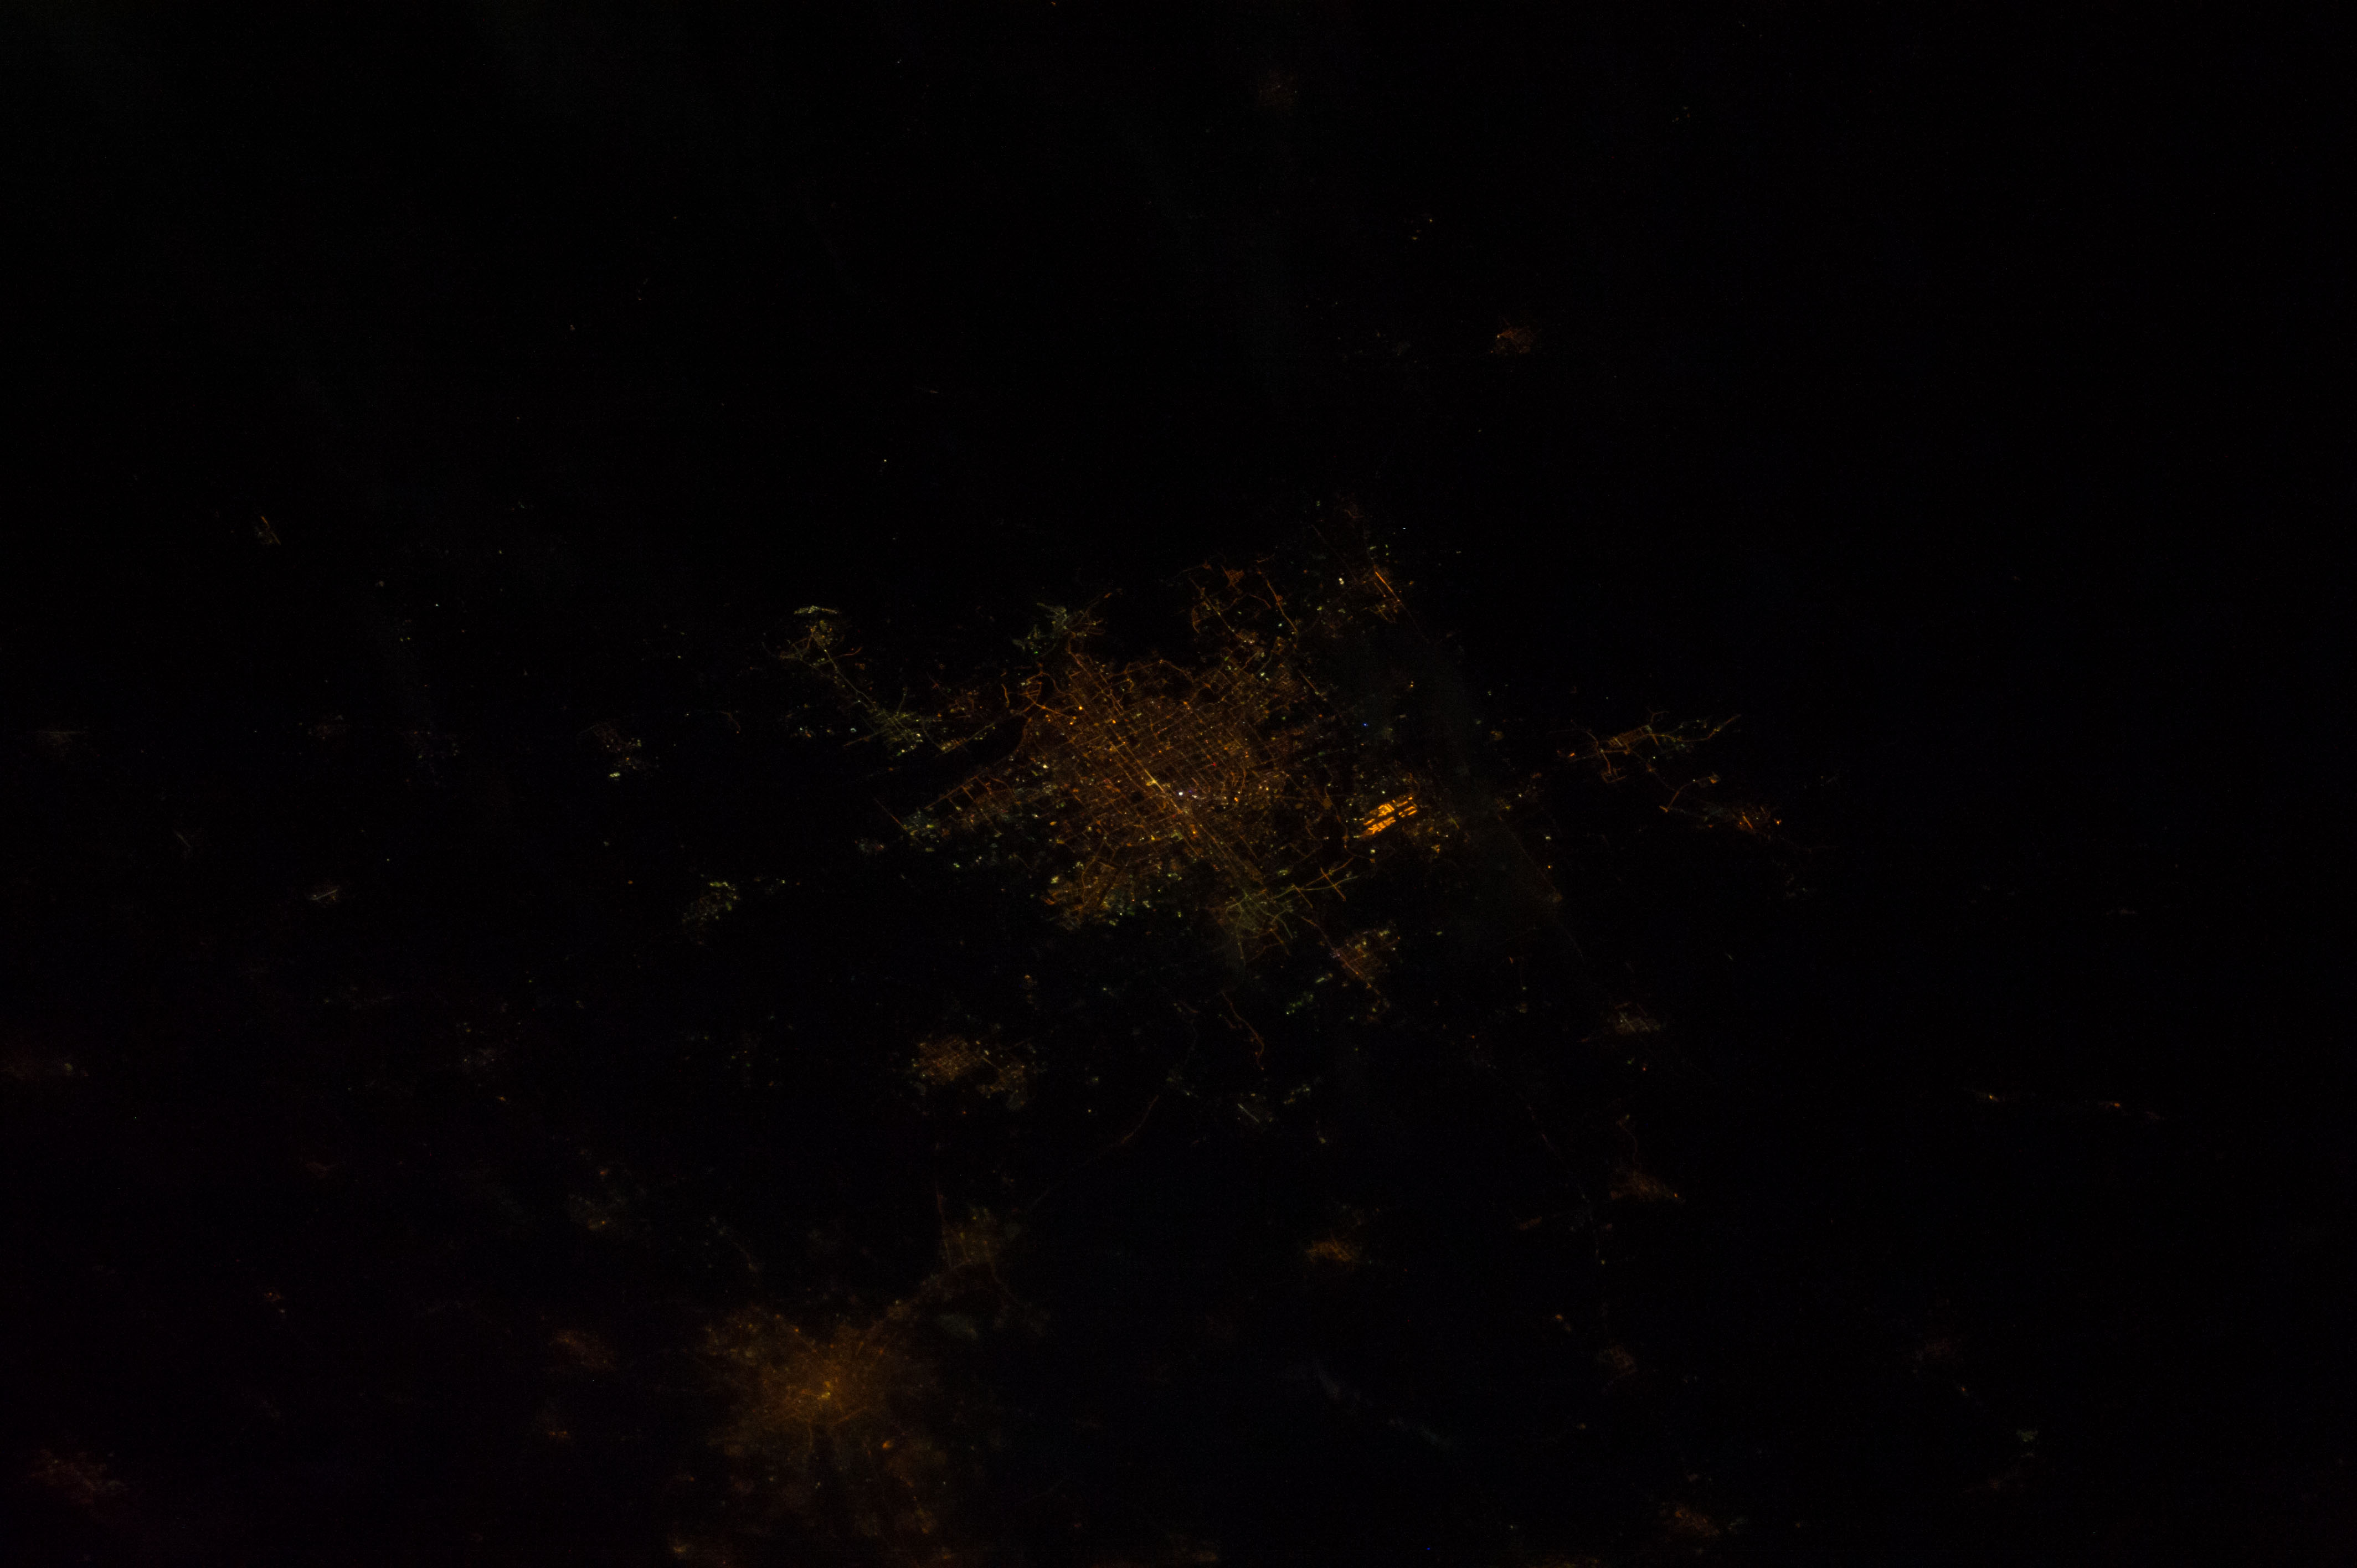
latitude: 40.0
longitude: 116.5
